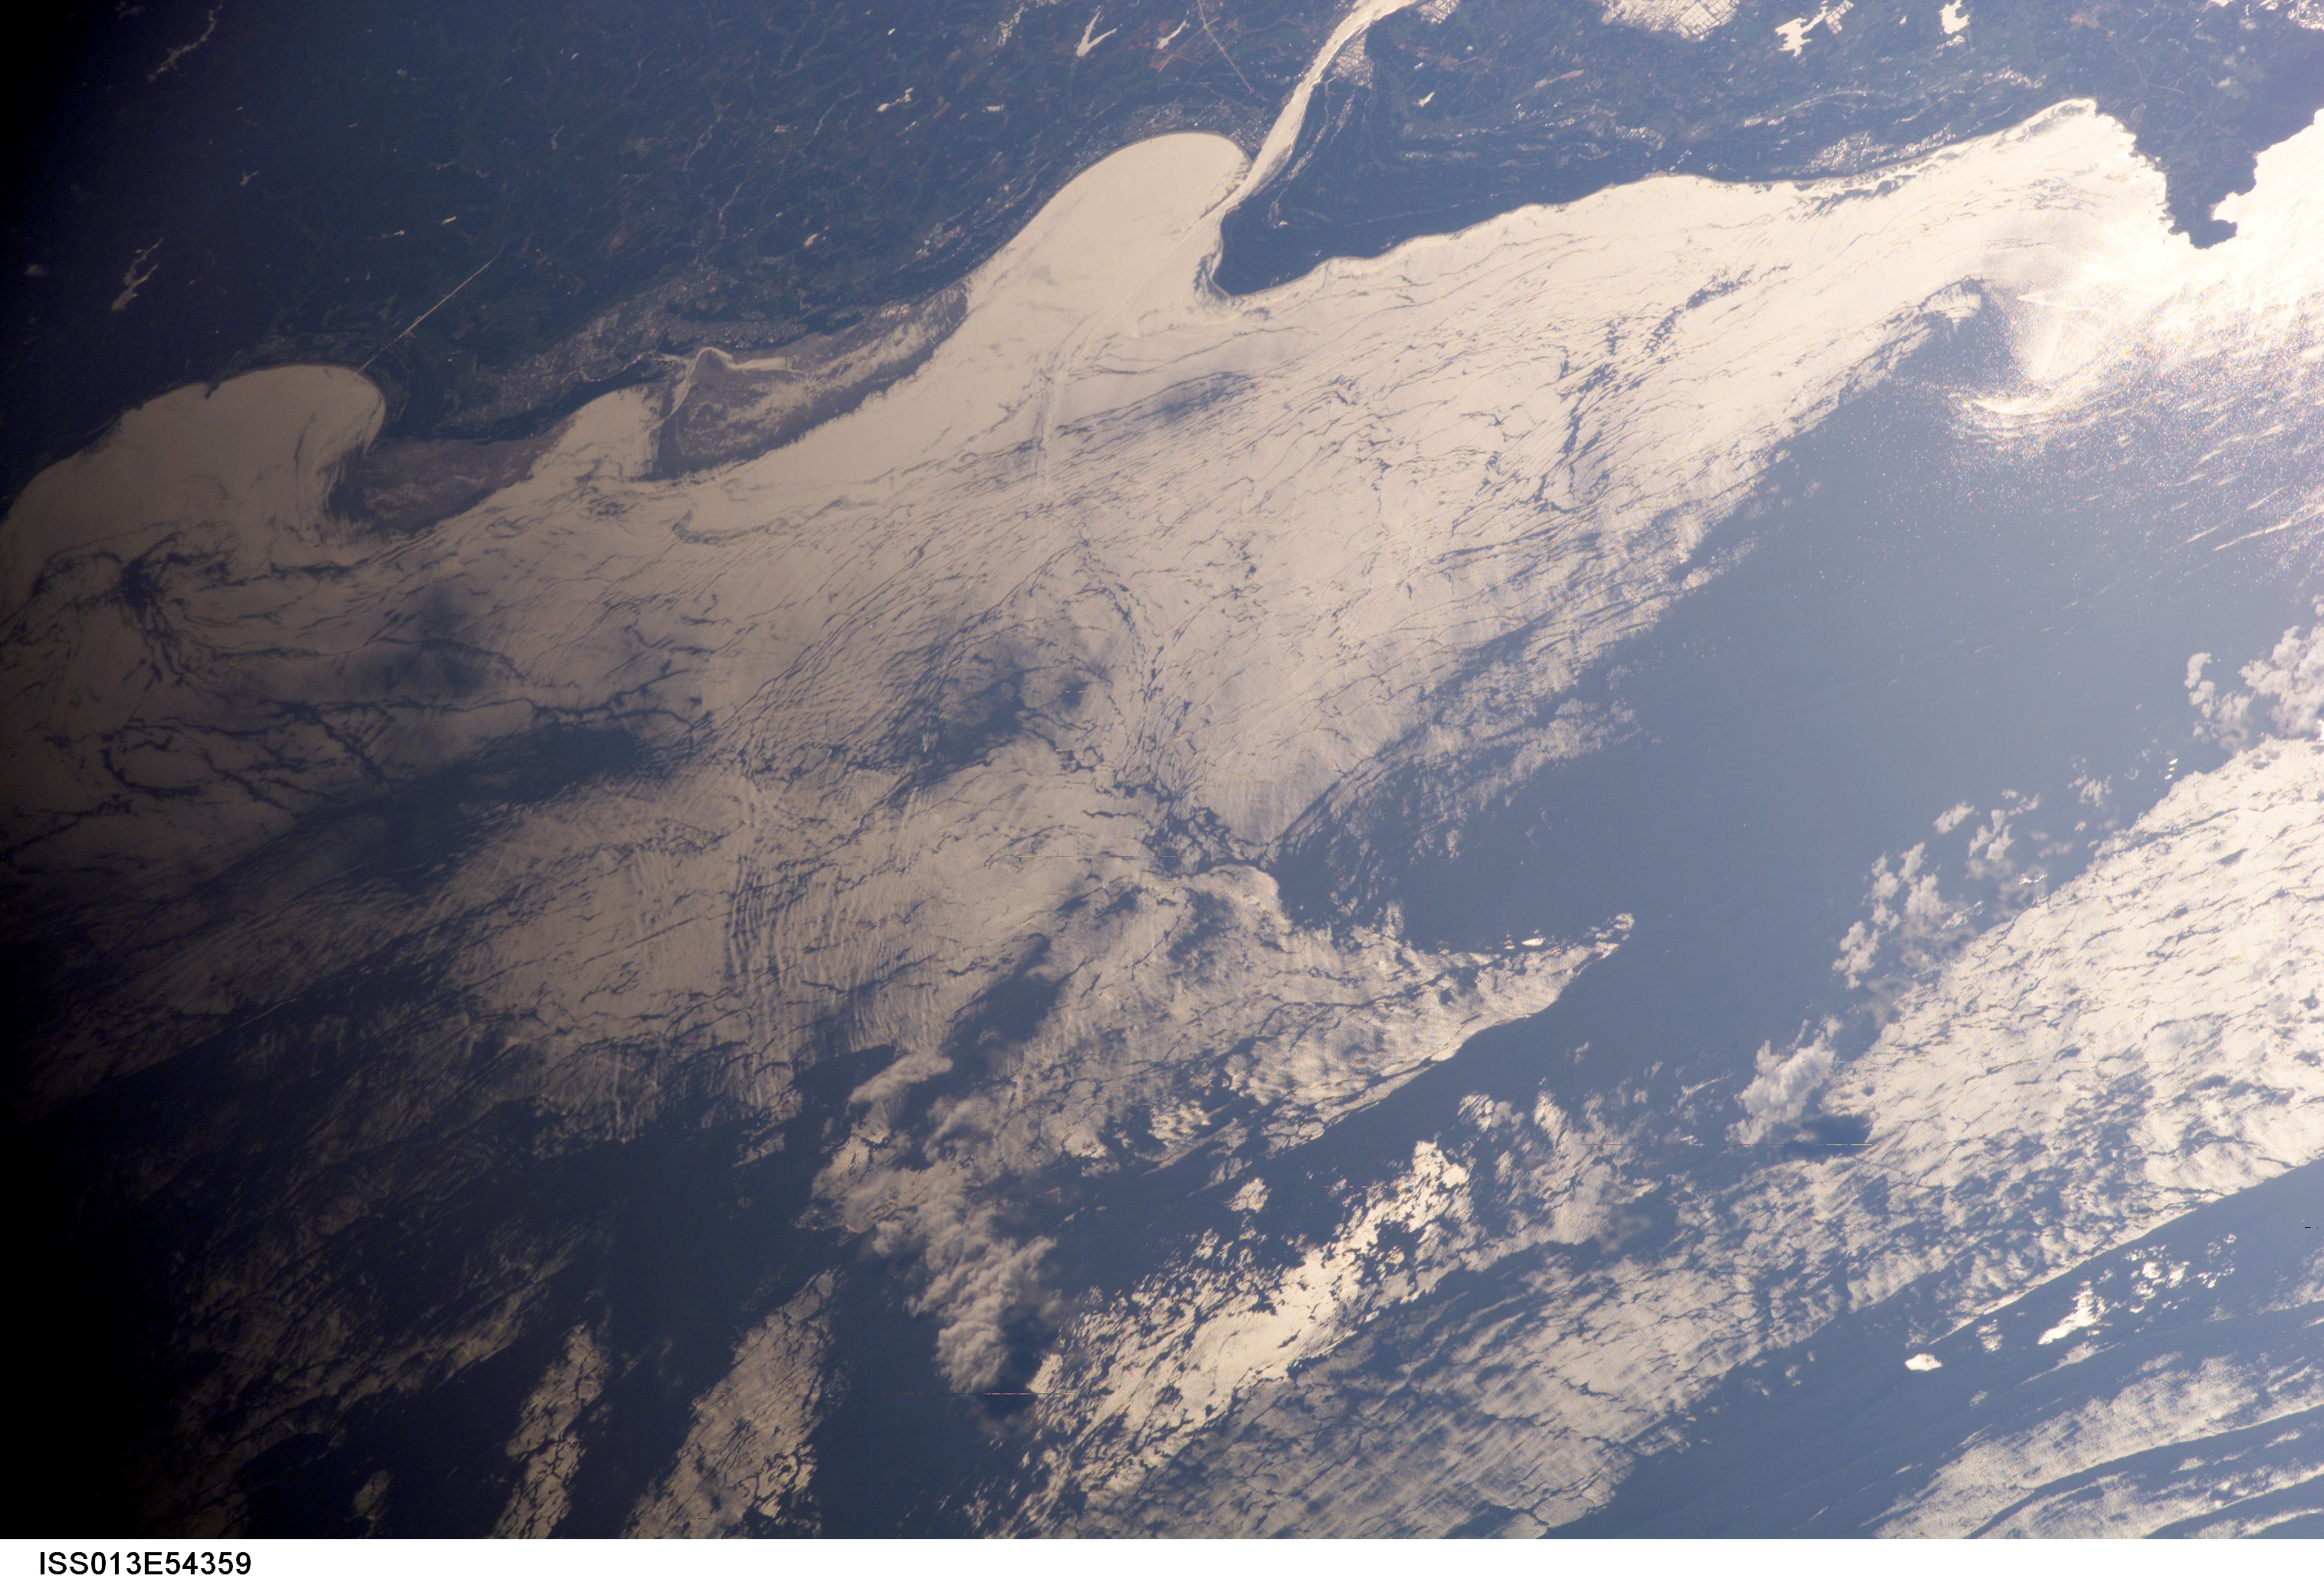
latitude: 19.4
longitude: 110.9
